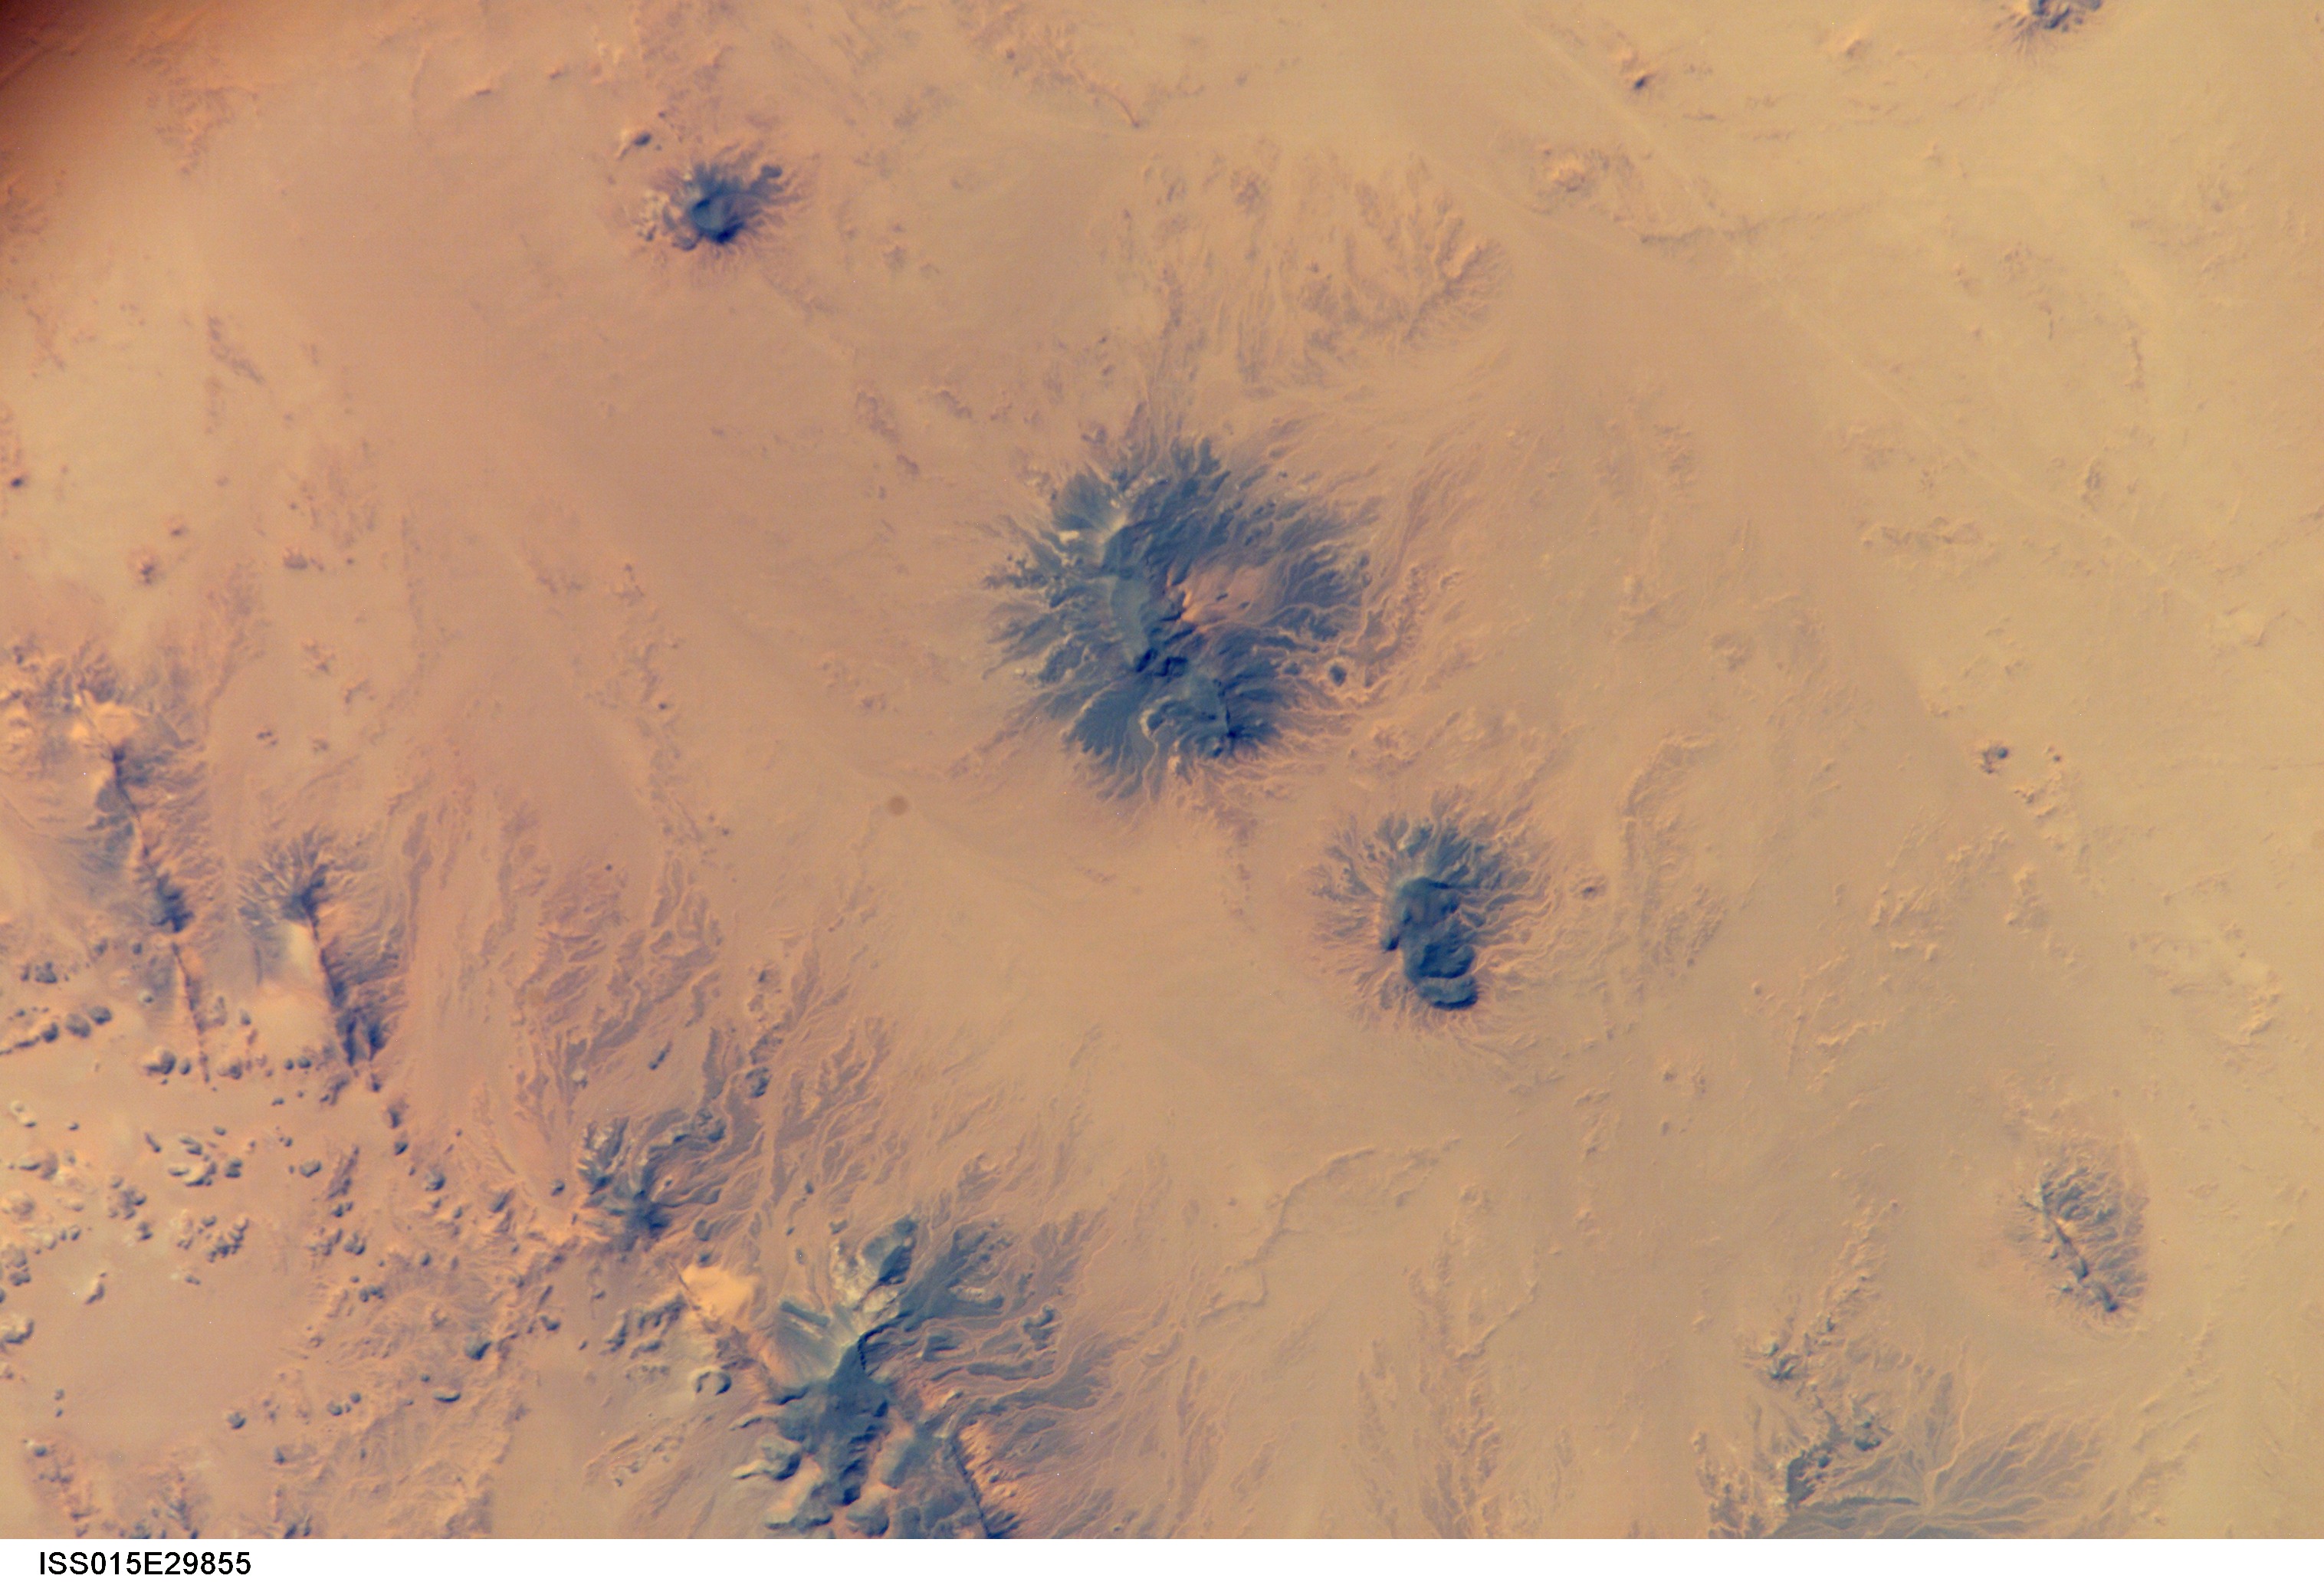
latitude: 24.7
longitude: 23.9
